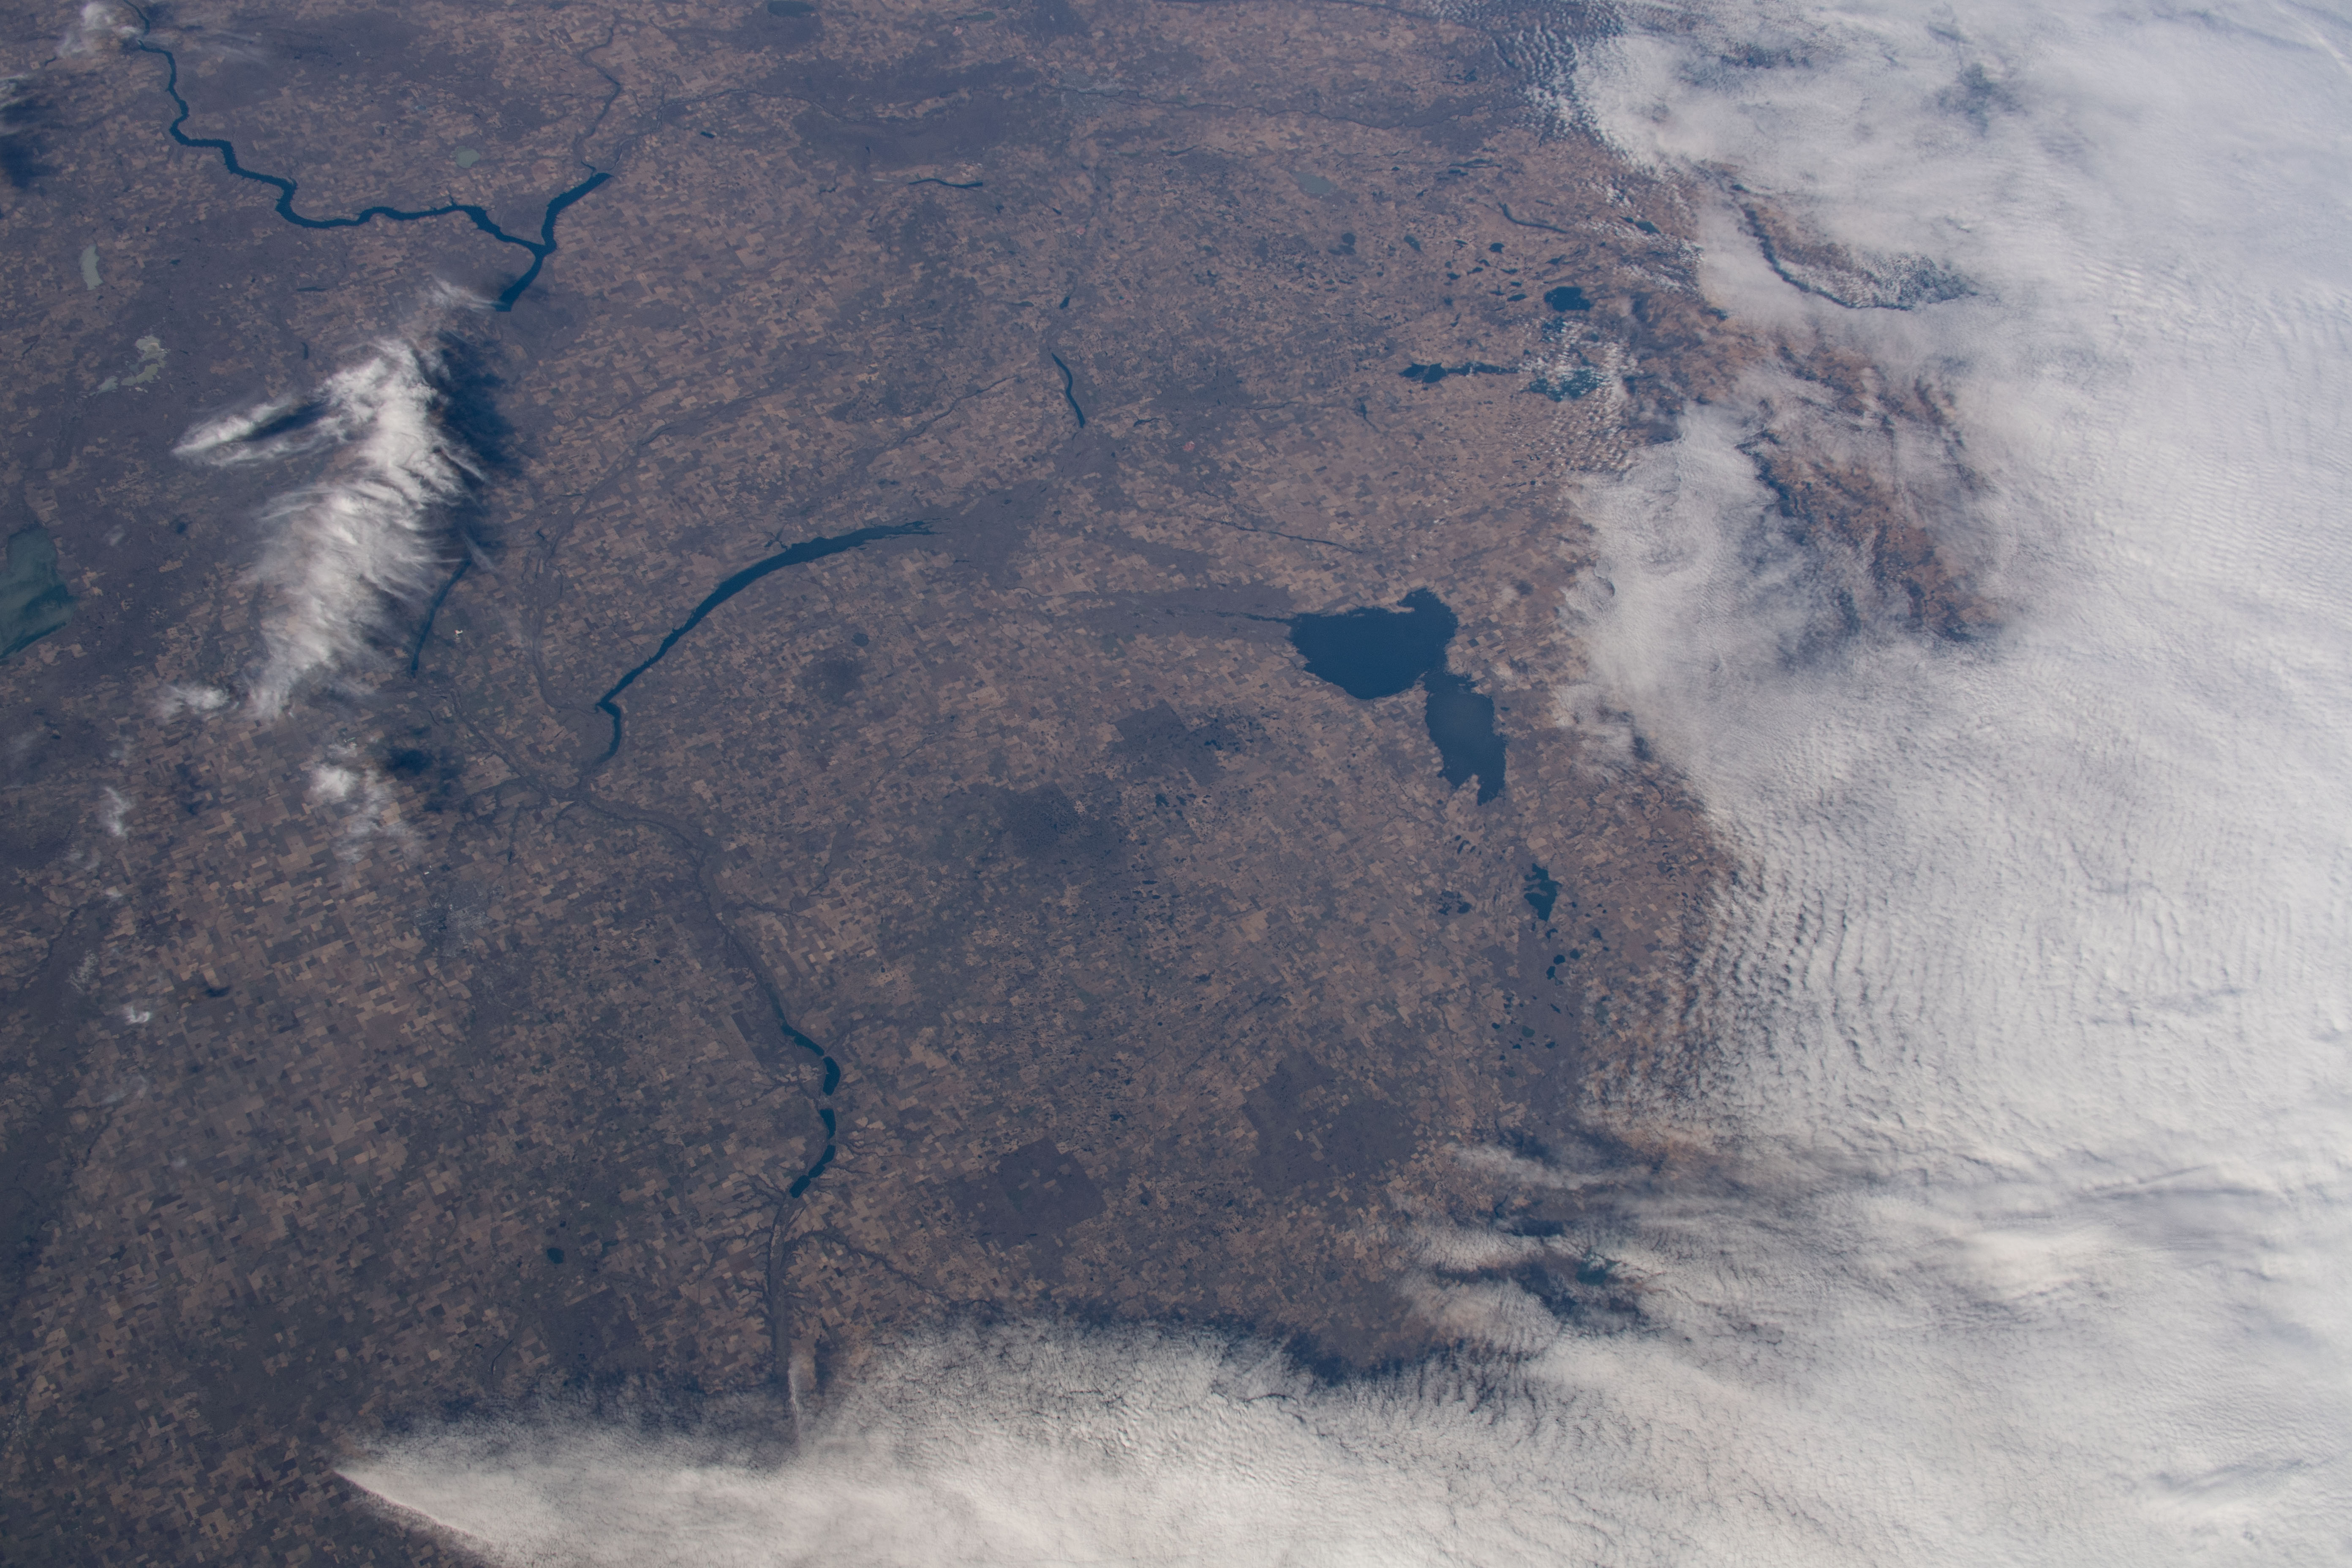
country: CANADA-S
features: QUILL LAKES, LAST MOUNTAIN LAKE
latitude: 51.5
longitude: -104.5
